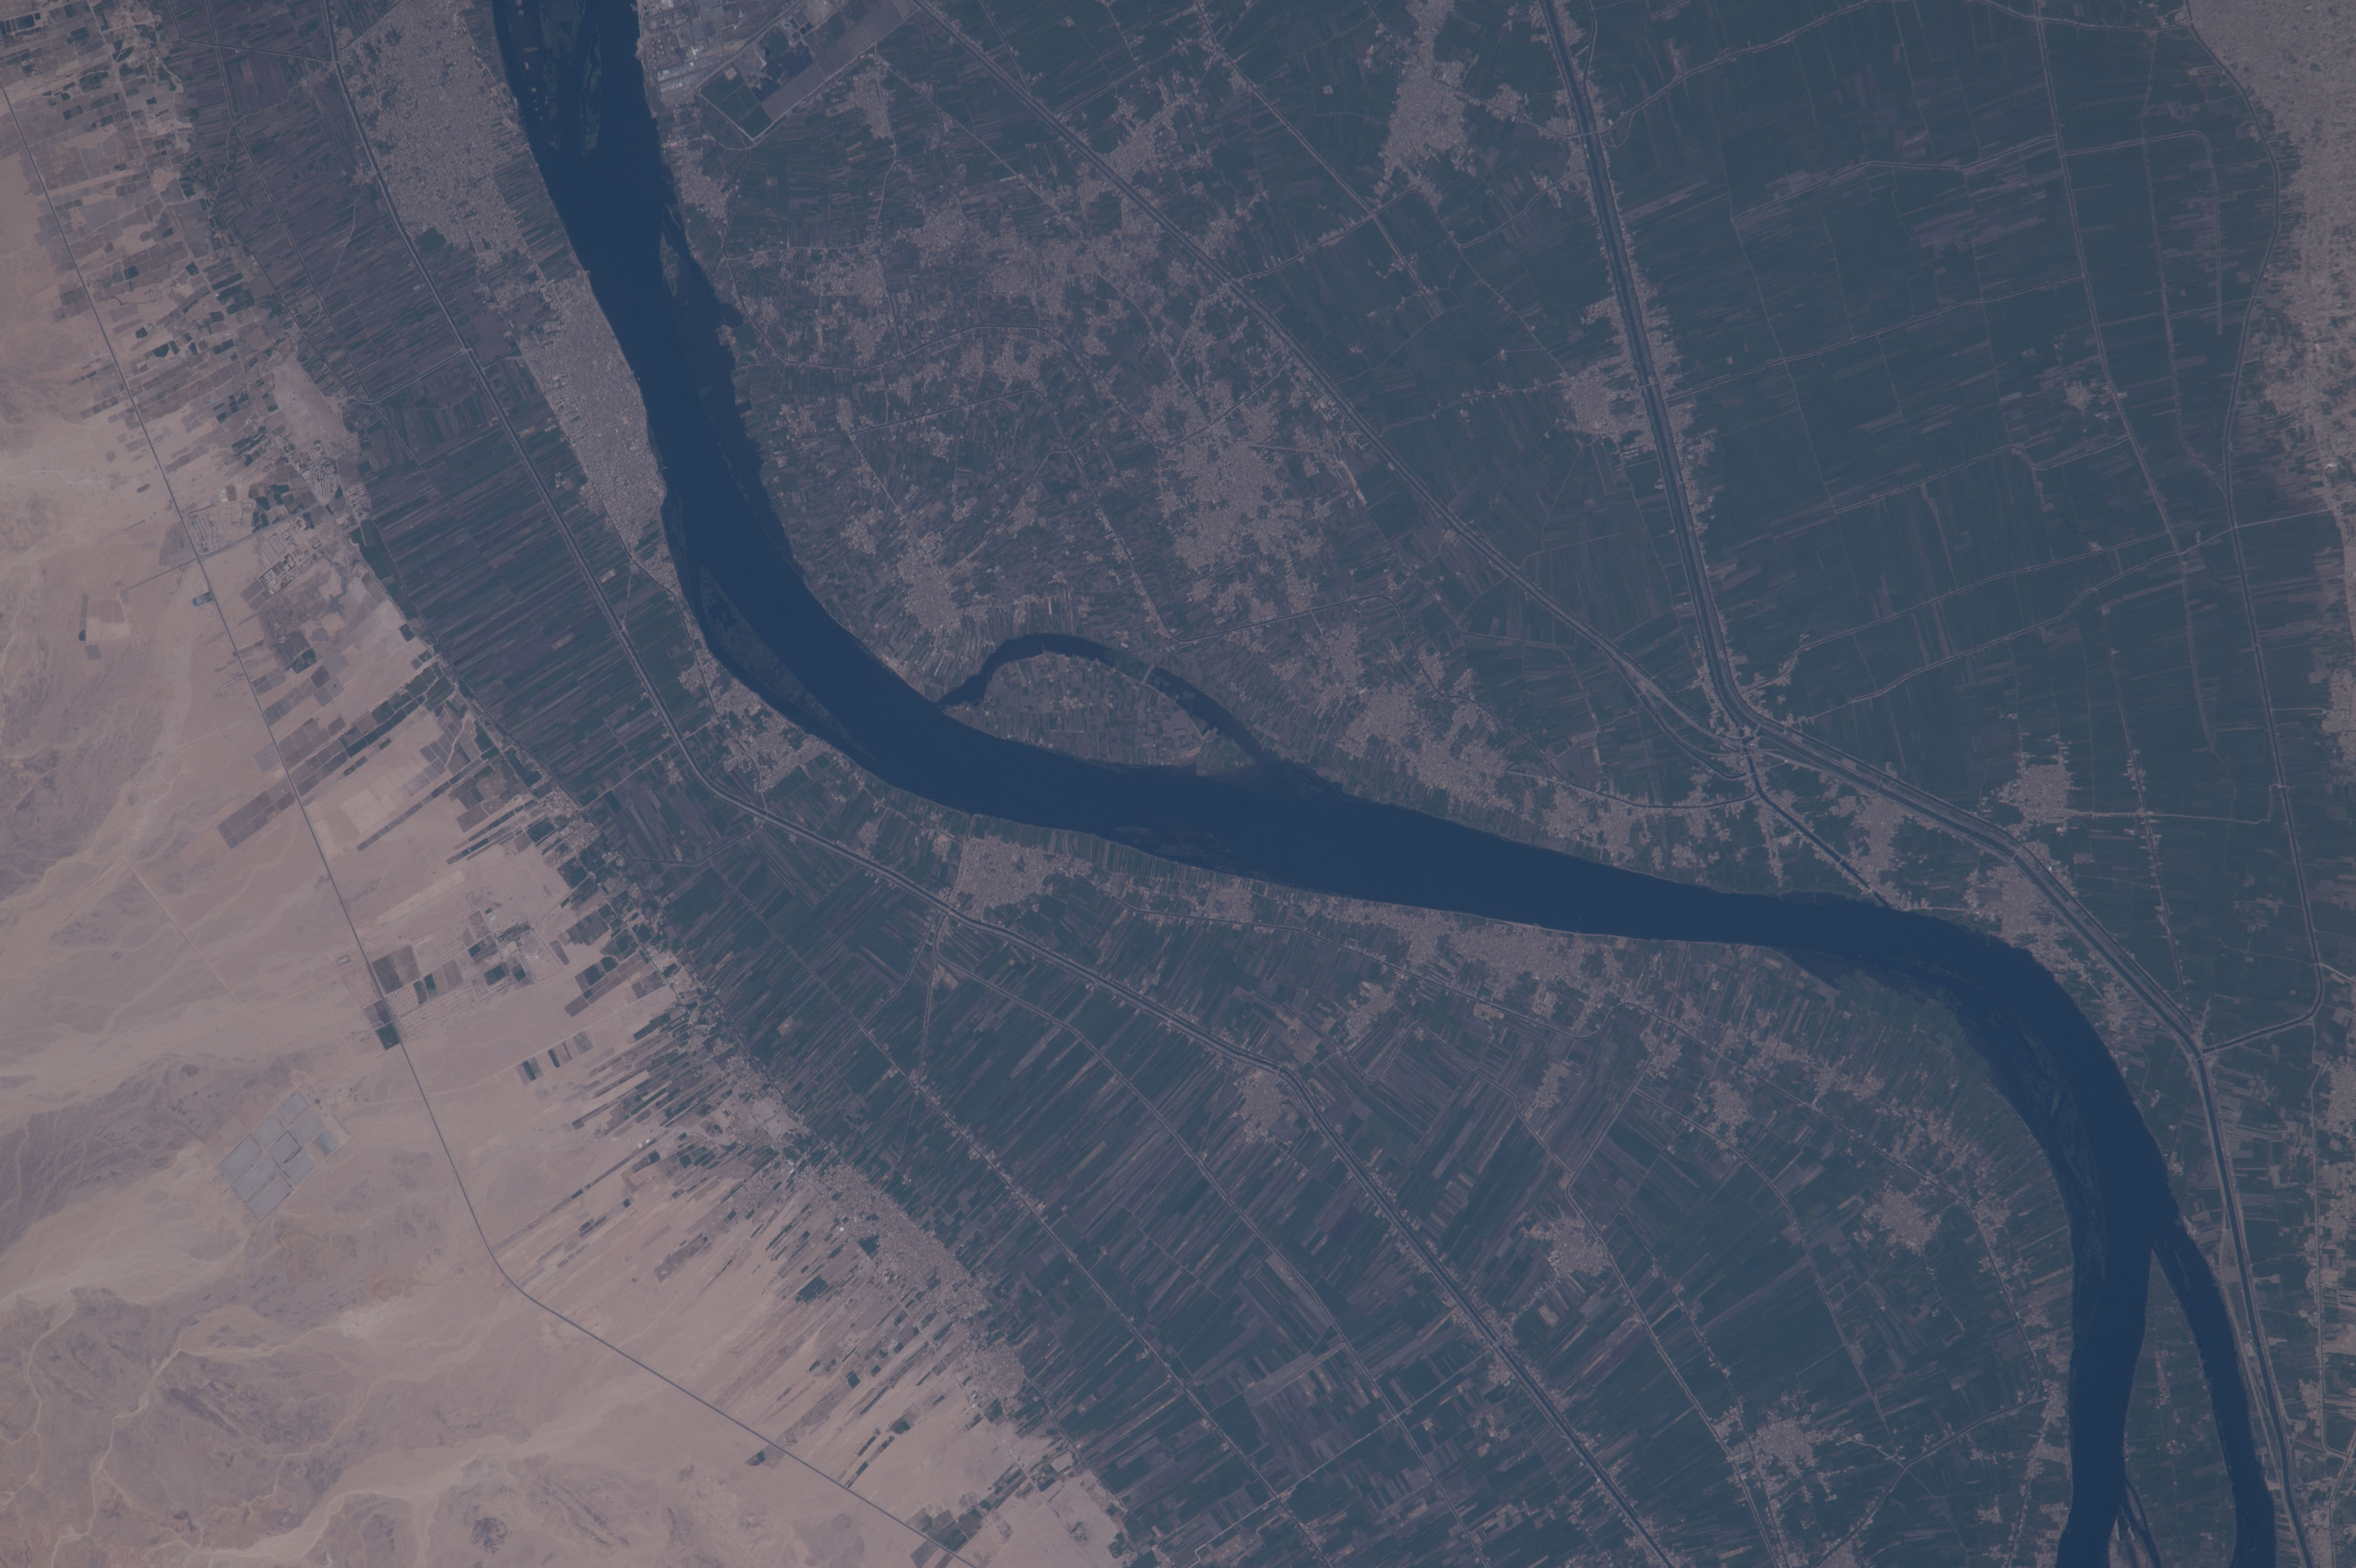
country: EGYPT
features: NILE RIVER, QENA, NEW VALLEY, NAGAA AL QASAQSAH, JARAJUS, JAZIRAT MITAYRAH, NAGAA AL KHATBAH, AL AYSHAH, NAGAA AL QARYAH
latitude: 25.9
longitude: 32.7
